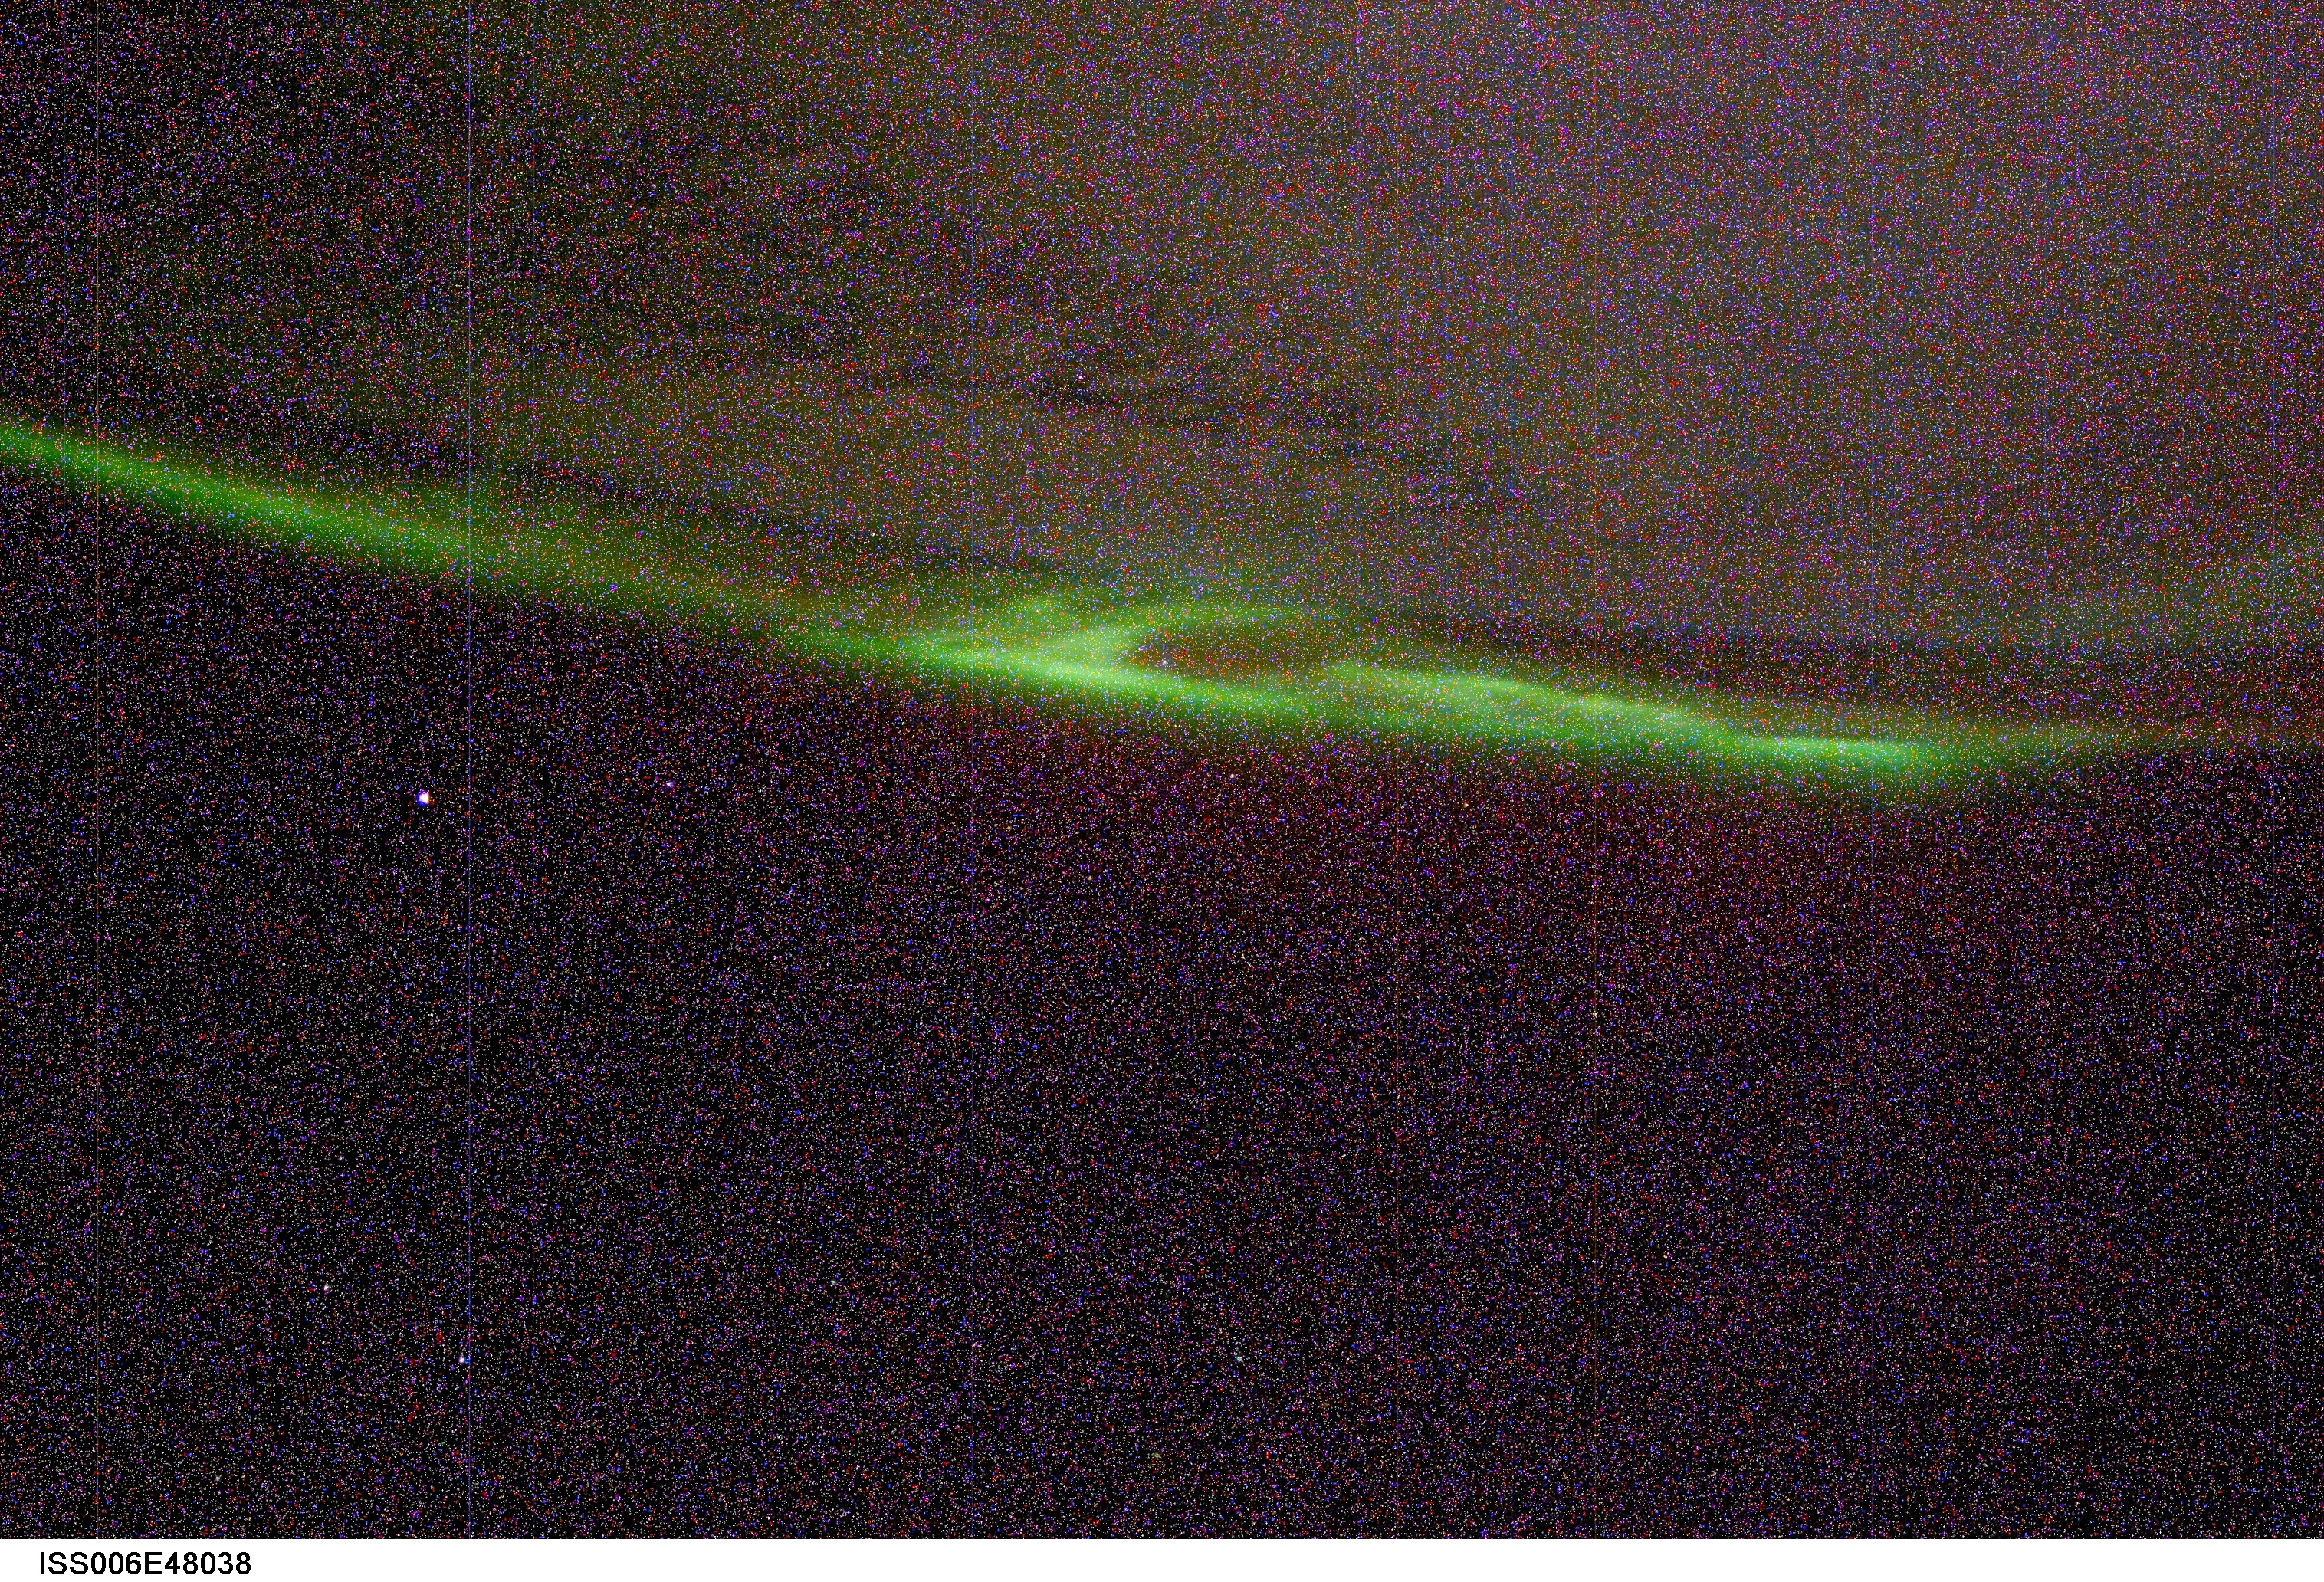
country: AURORA
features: AURORA AUSTRALIS, STARS
